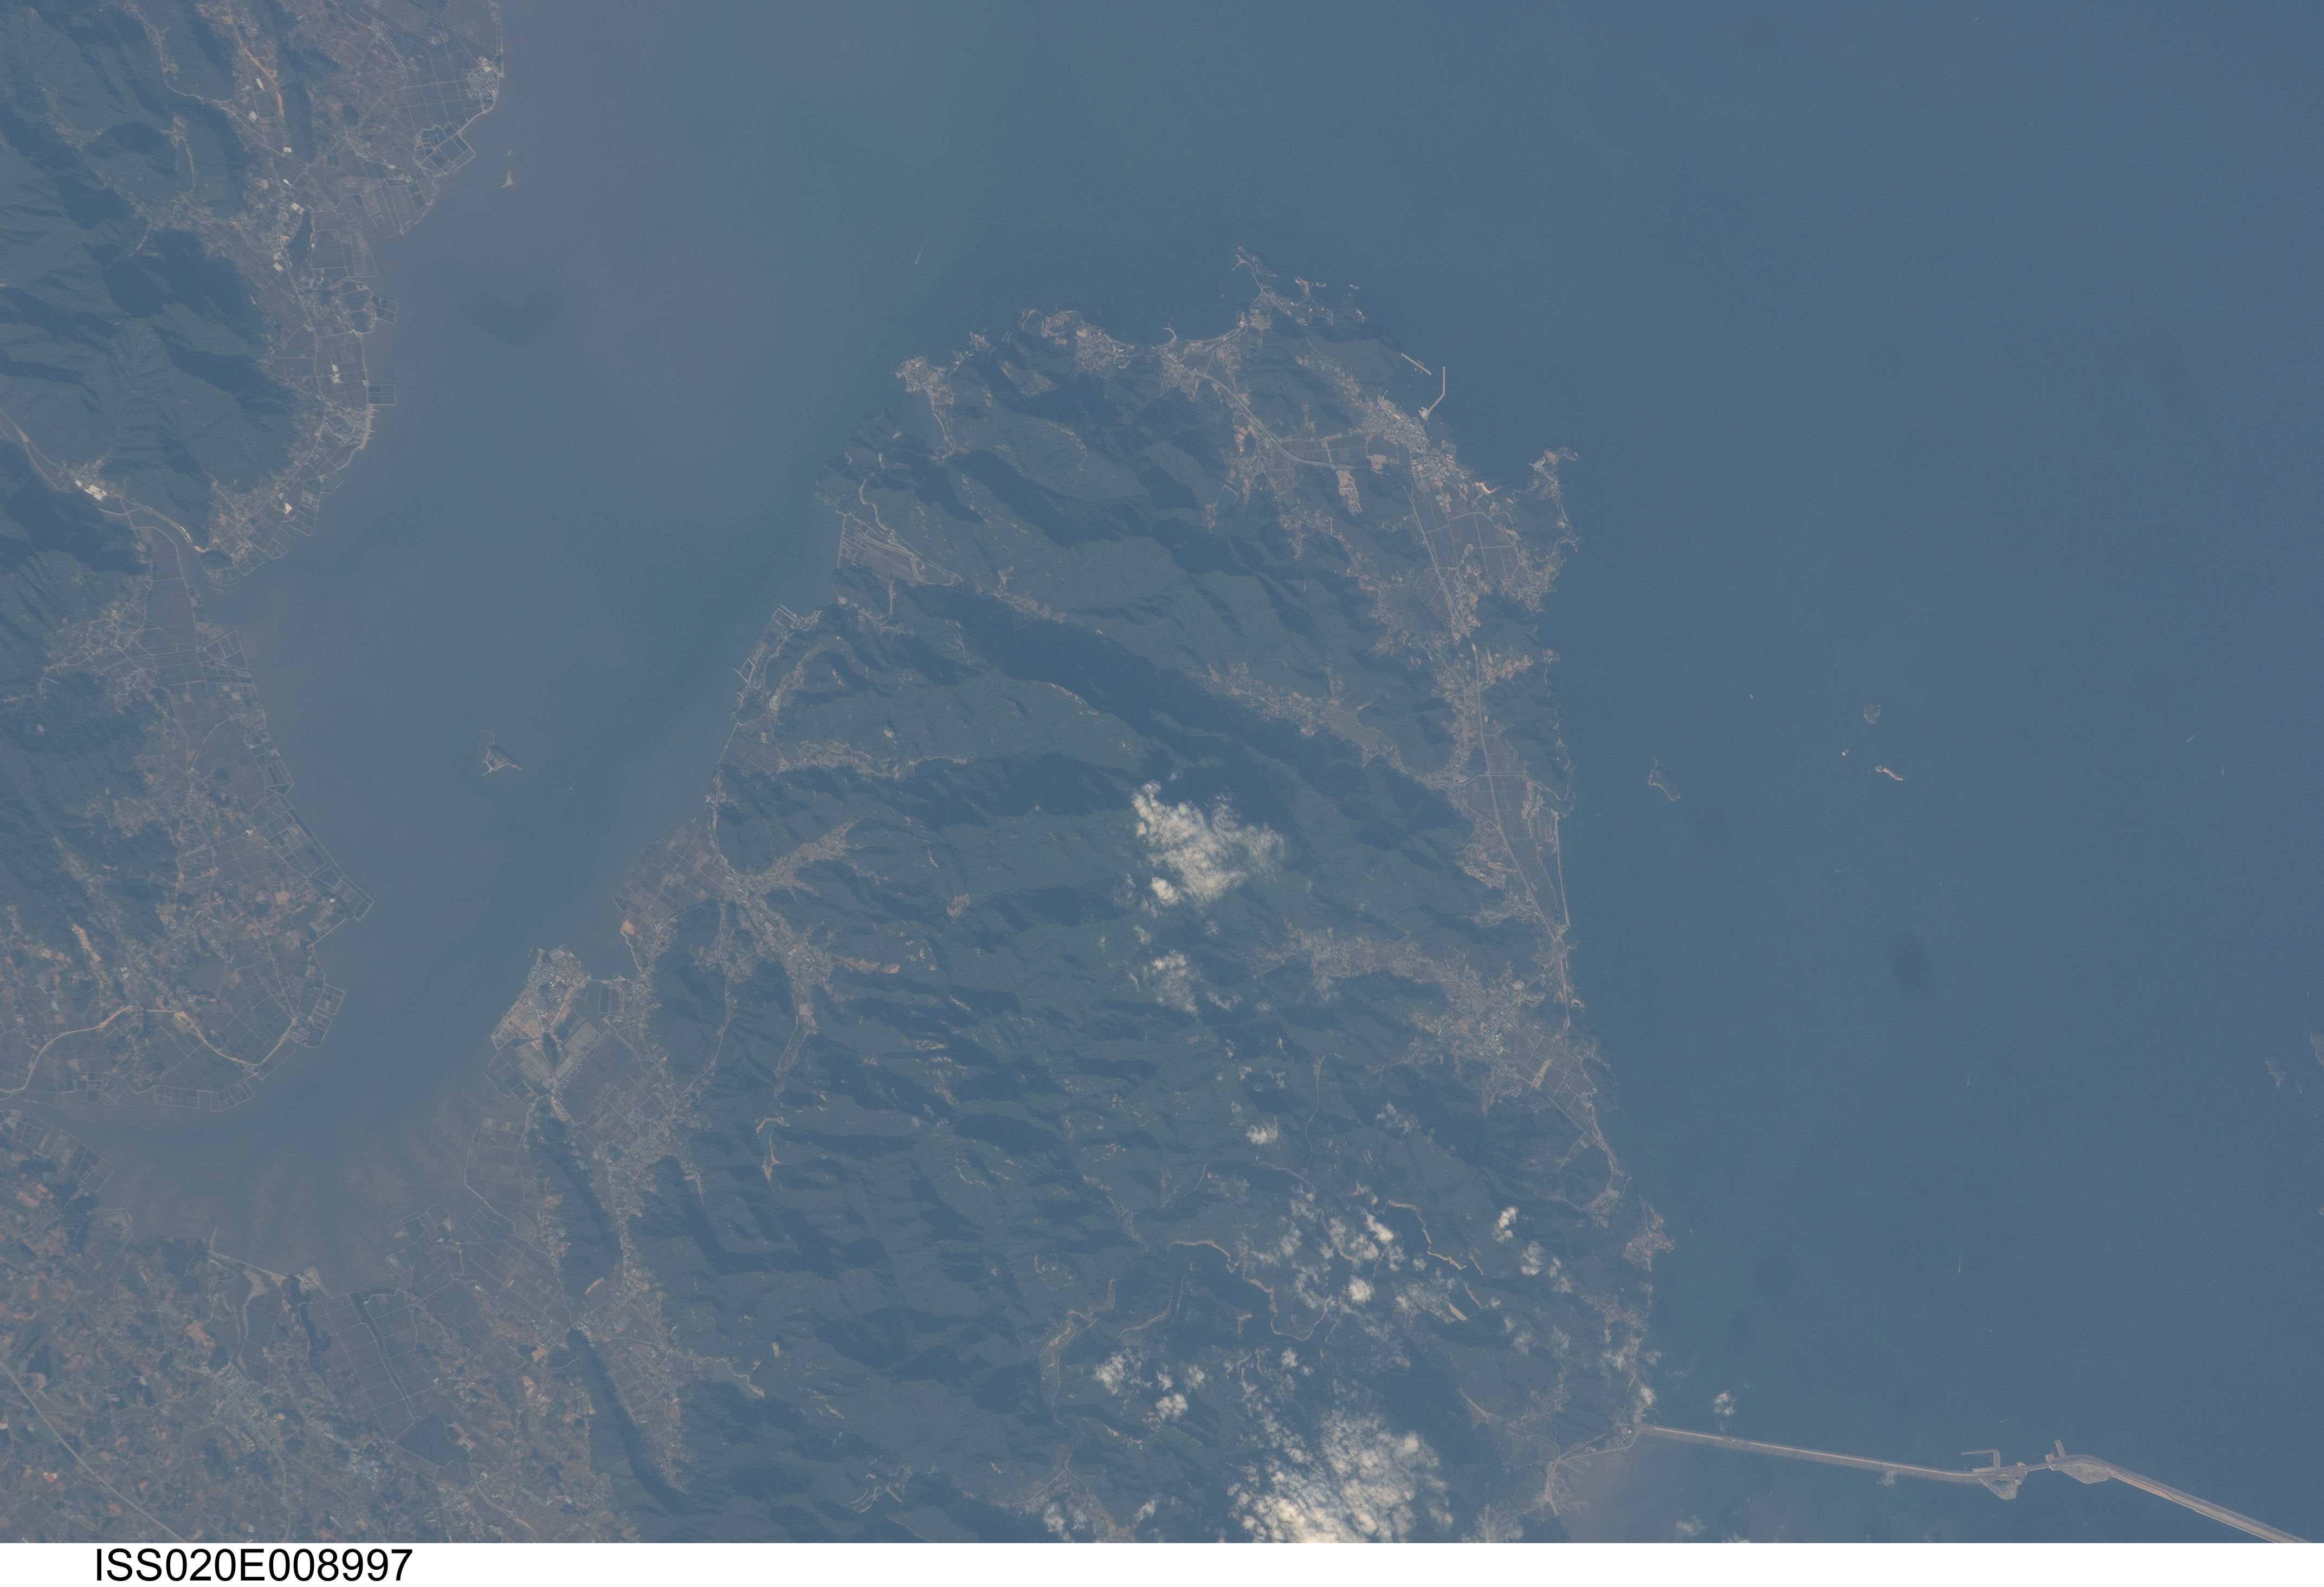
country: SOUTH KOREA
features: PYONSAN PEN., BAYS, CAUSEWAY, DAM
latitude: 35.6
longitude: 126.6
